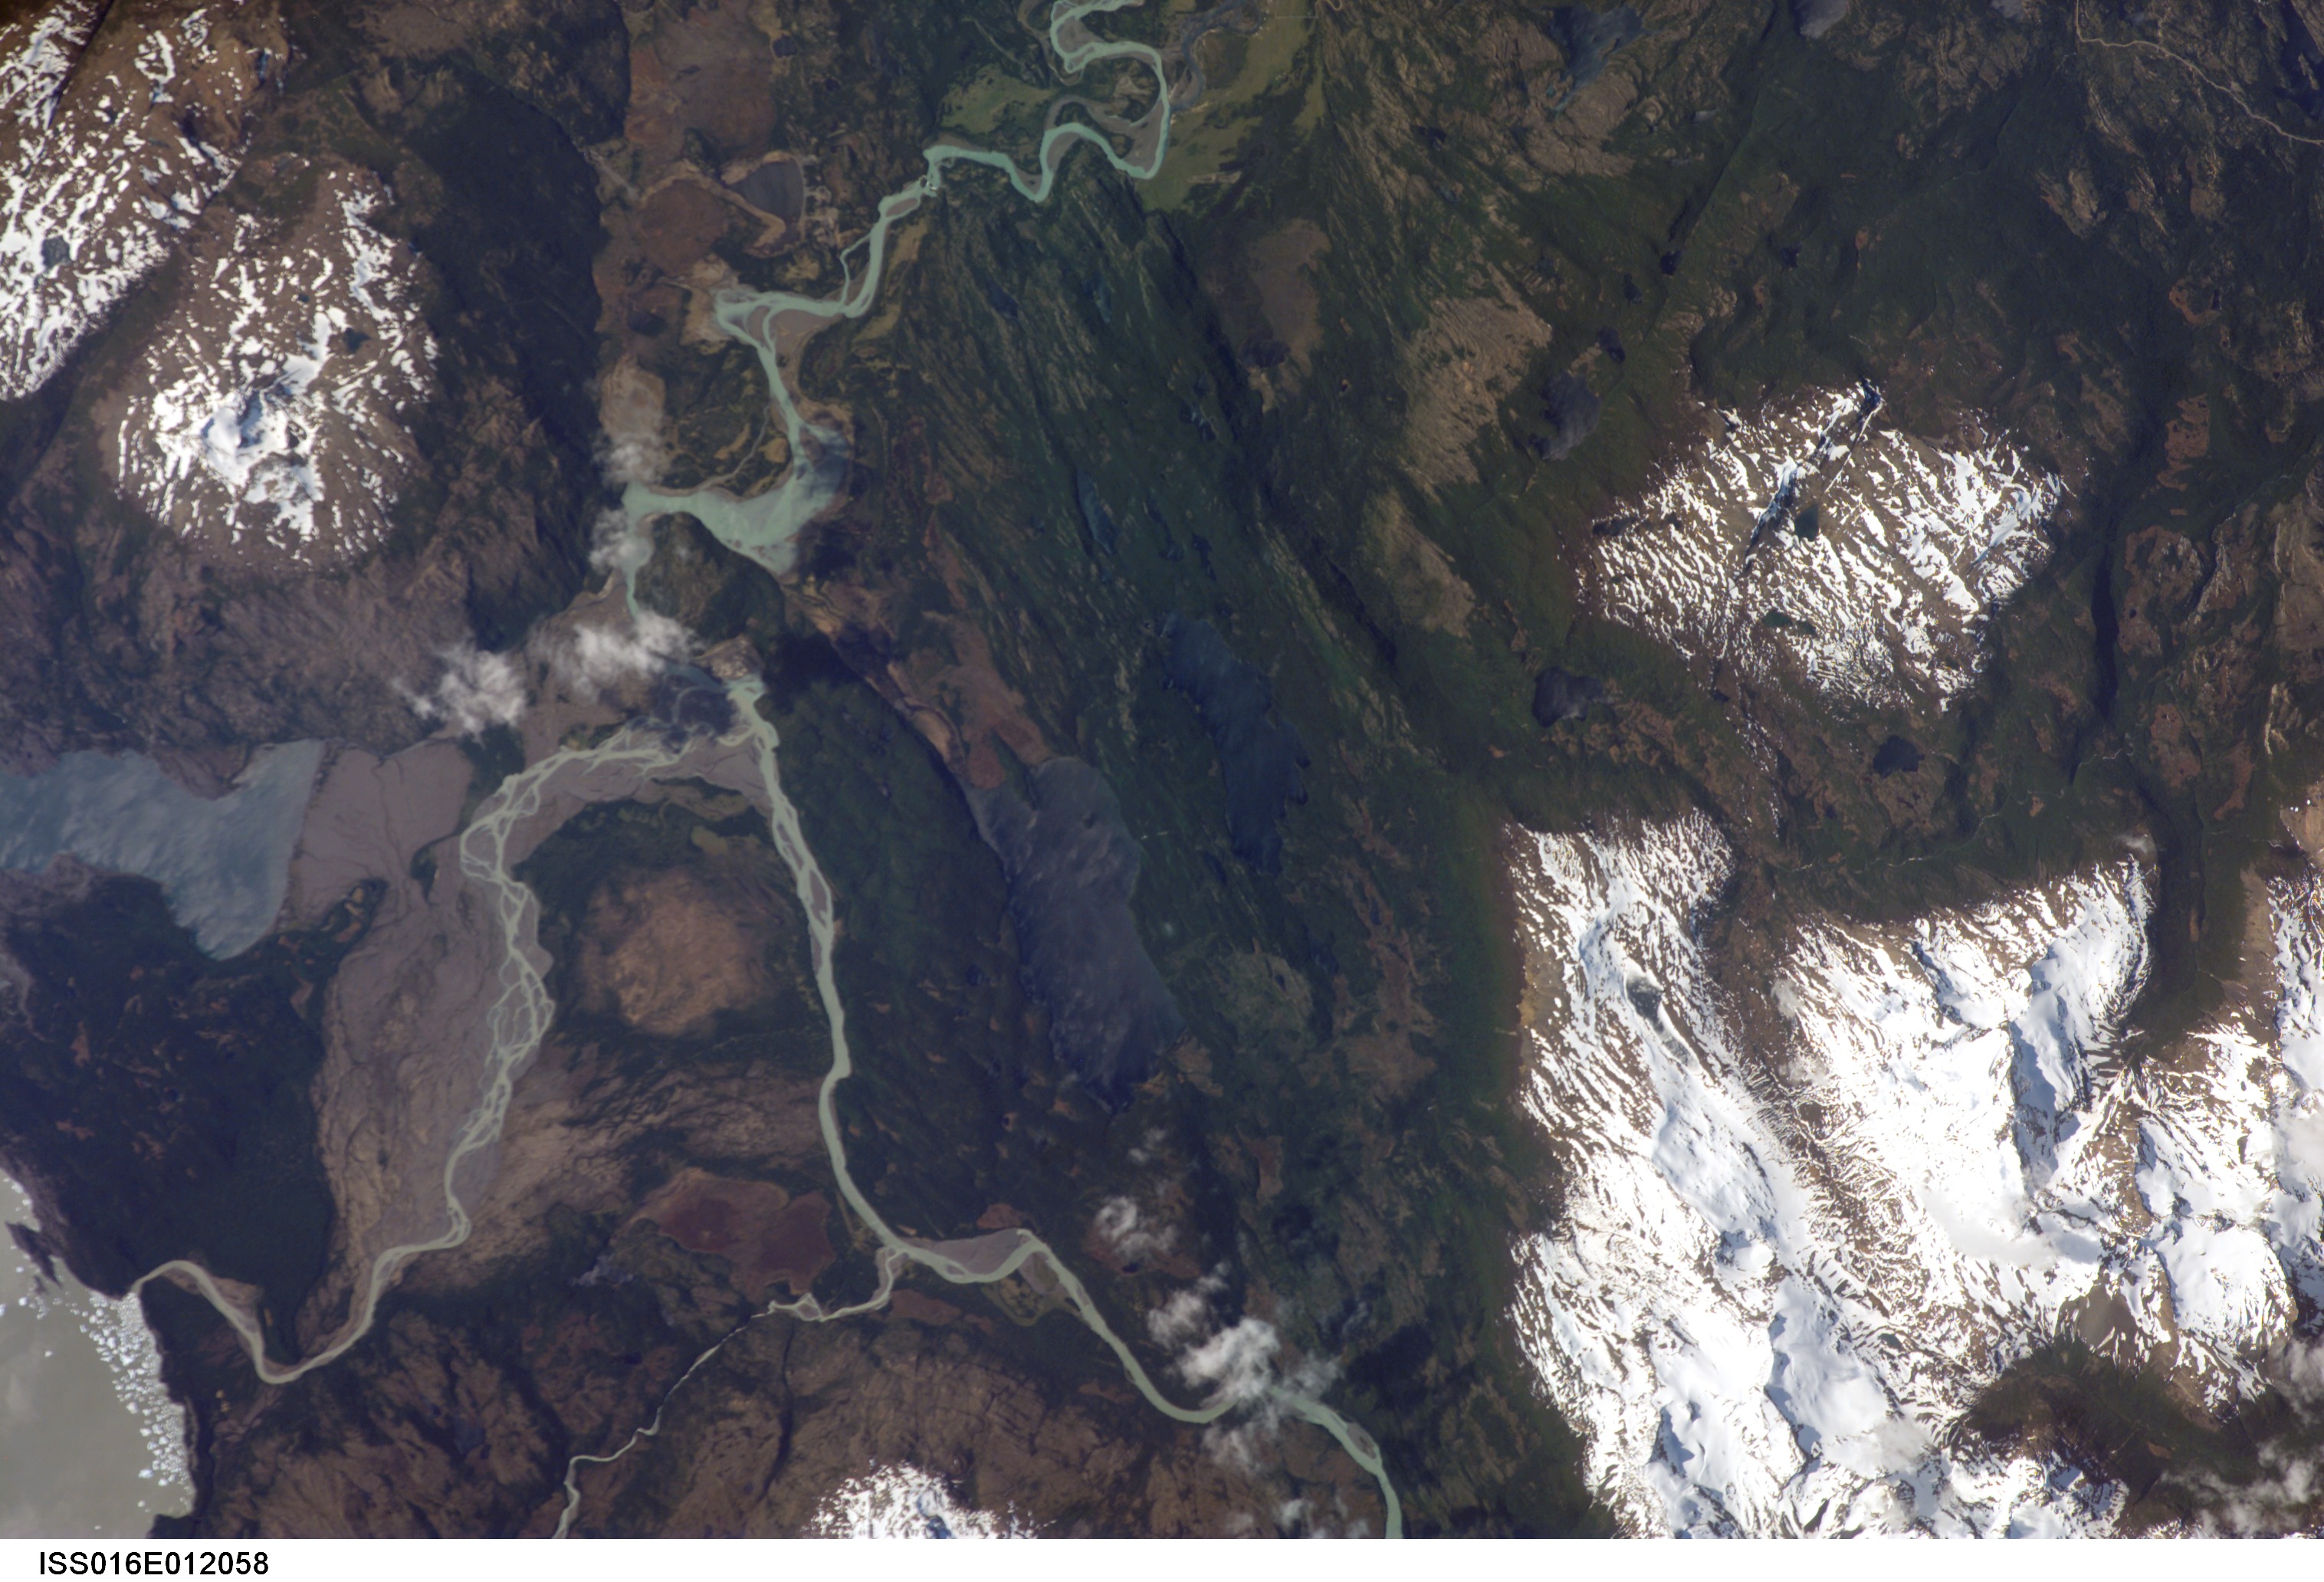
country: CHILE
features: RIVERS,BRUCH L.
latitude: -51.3
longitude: -73.1
